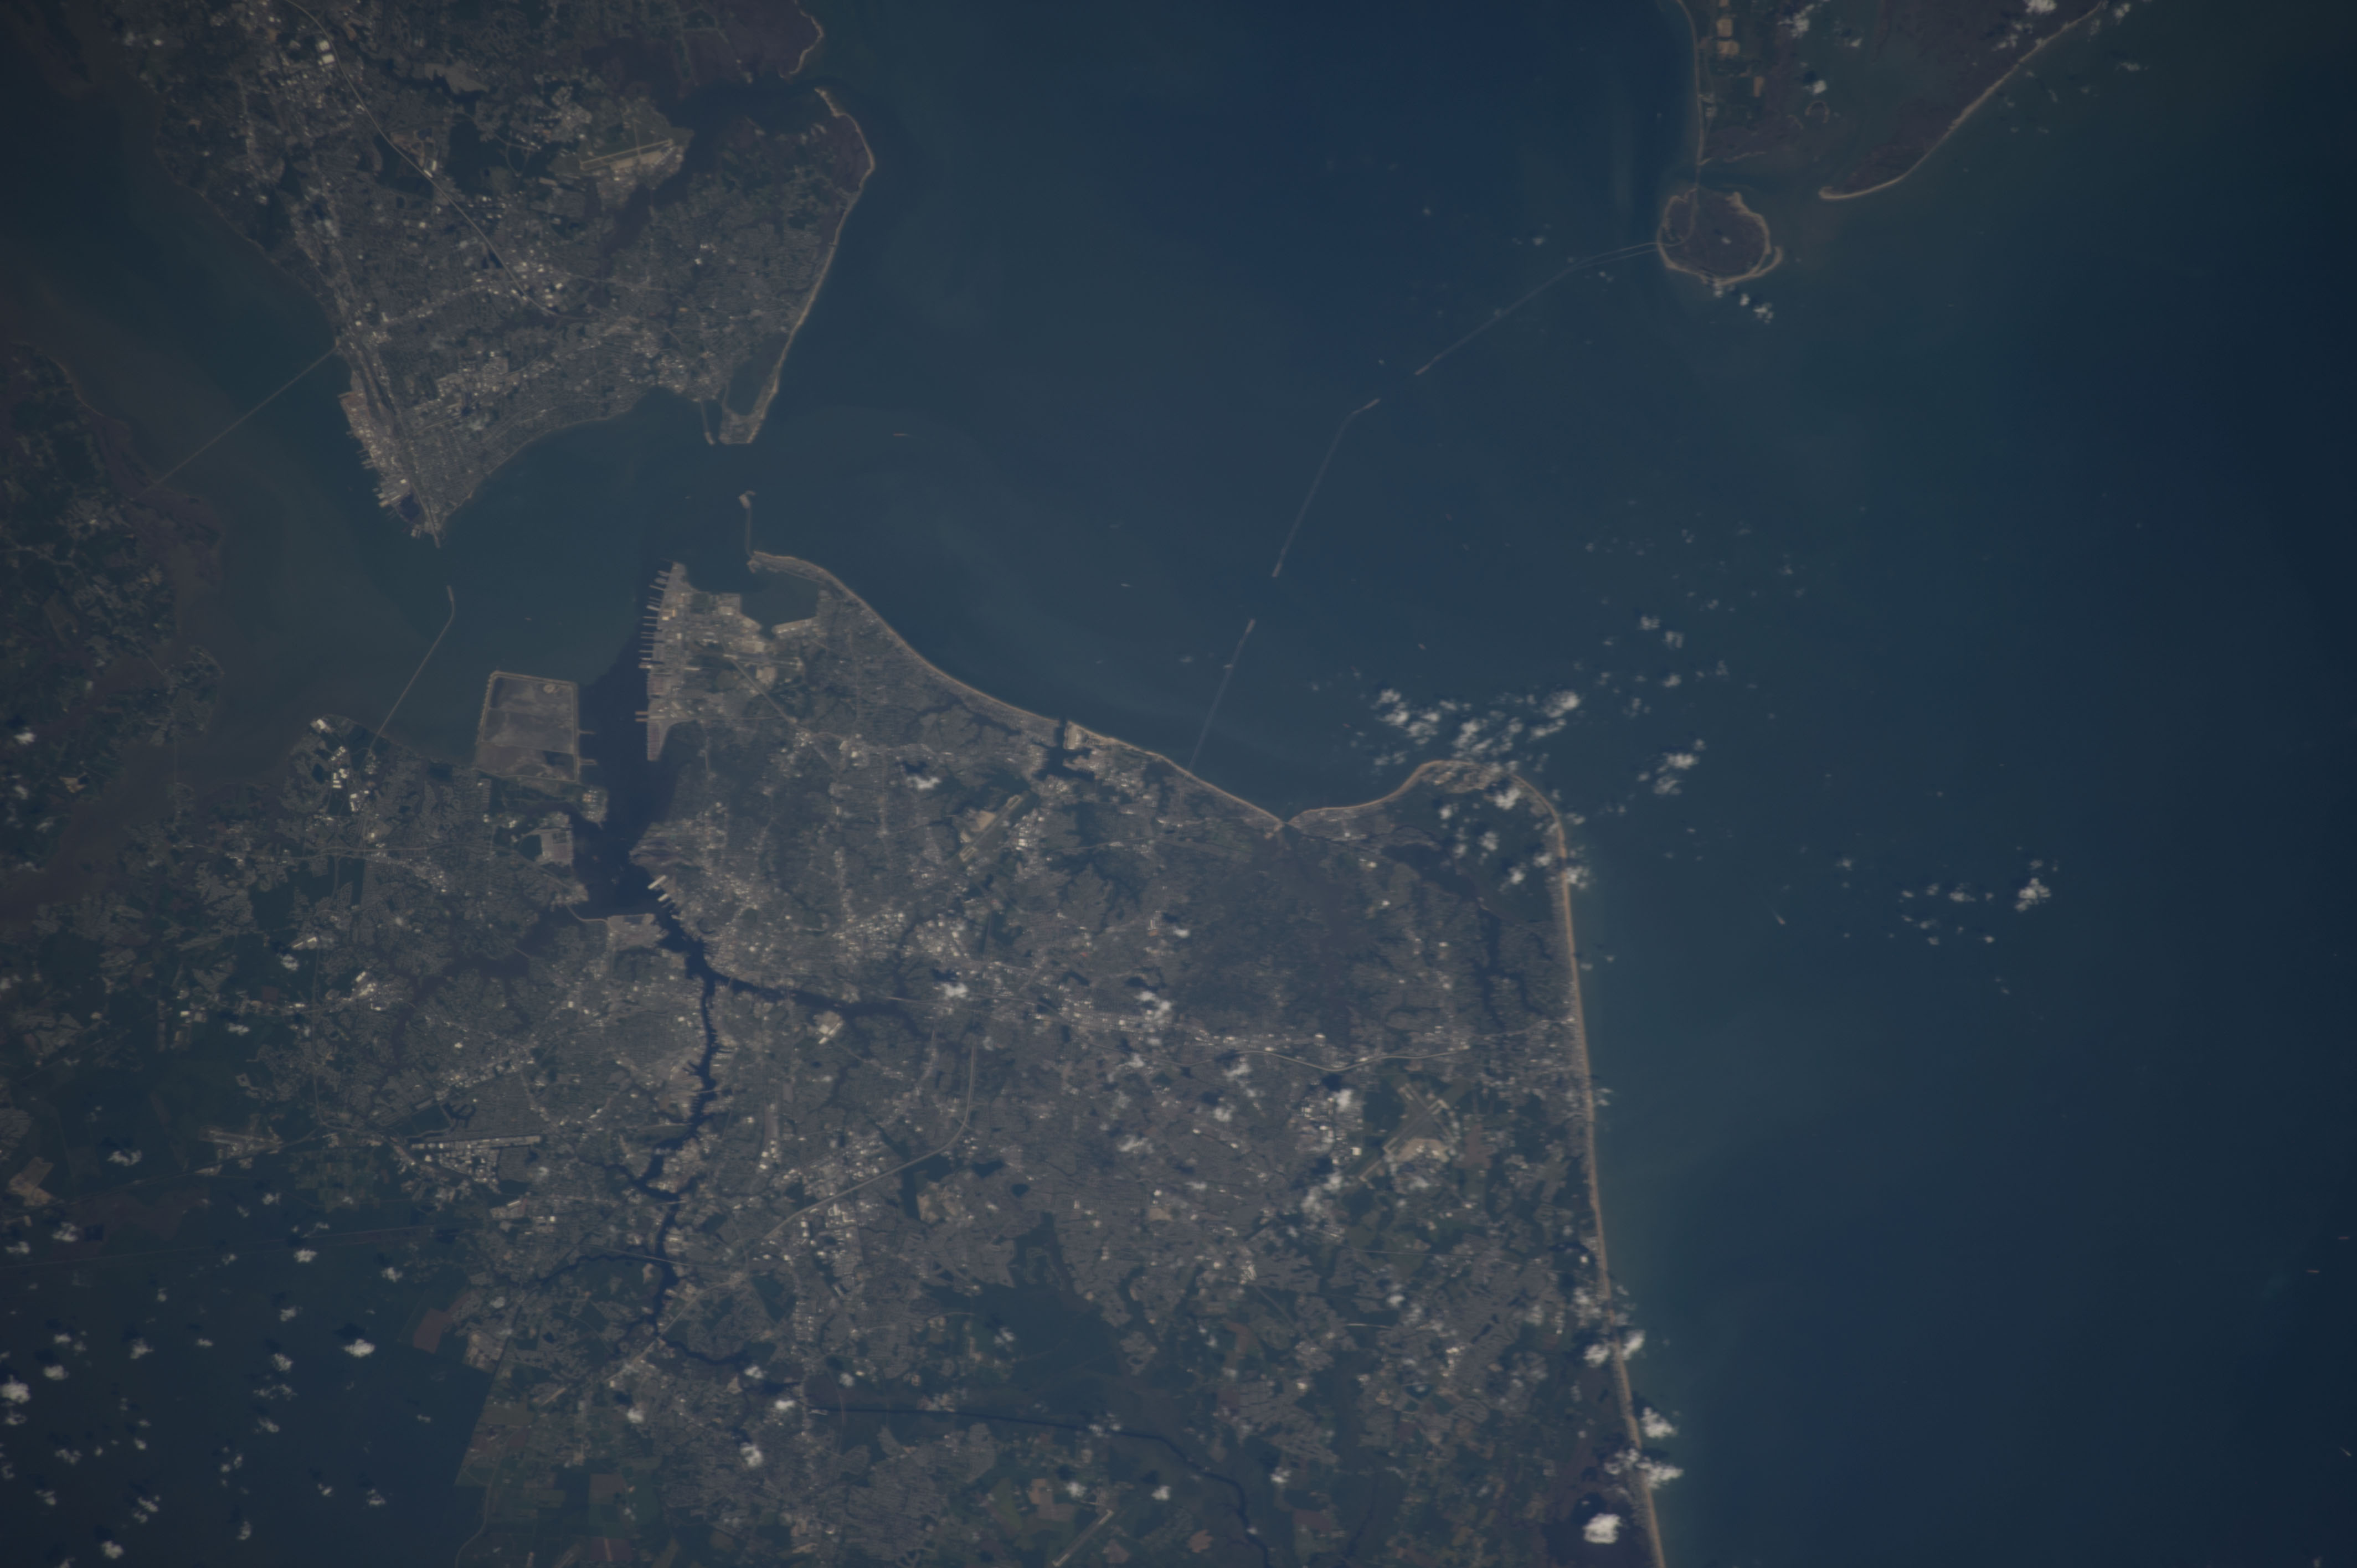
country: USA-VIRGINIA
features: CHESAPEAKE B., ELIZABETH R., JAMES R., FISHERMANS I., VIRGINIA BEACH, PORTSMOUTH, NORFOLK NAVAL STATION
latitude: 36.9
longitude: -76.1
